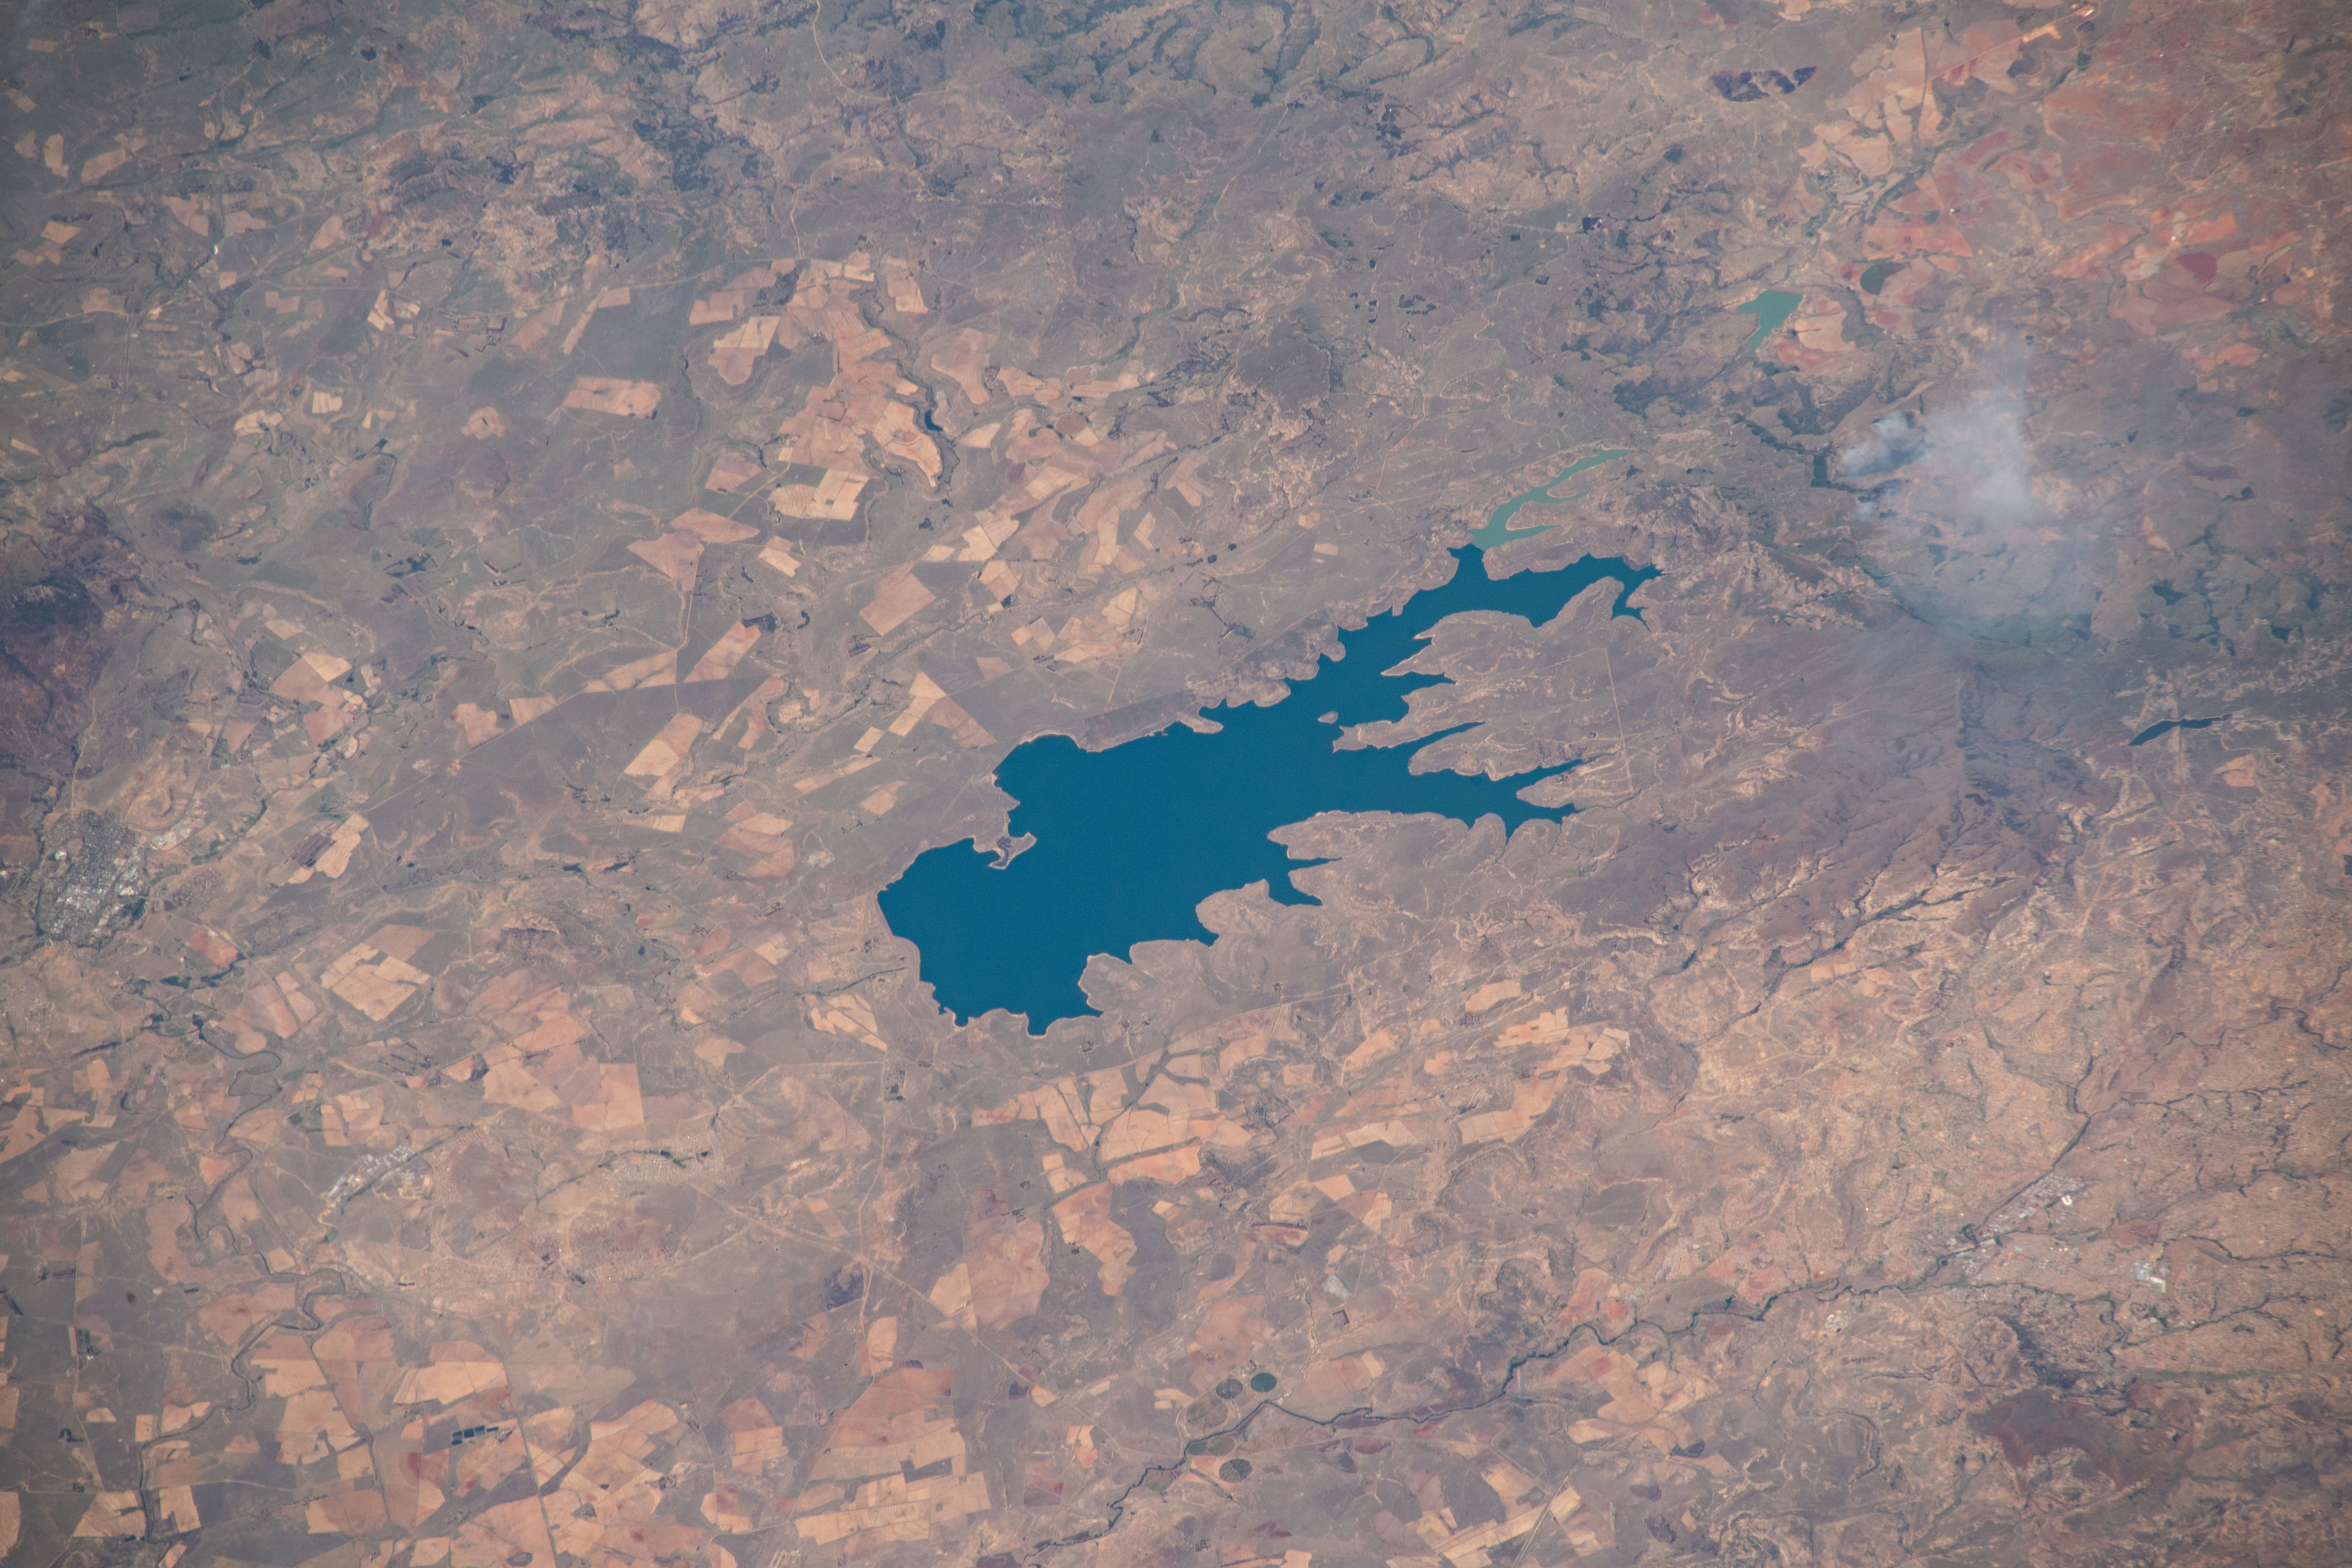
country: REPUBLIC SOUTH AFRICA
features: STERKFONTEINDAM
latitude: -28.5
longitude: 29.0
